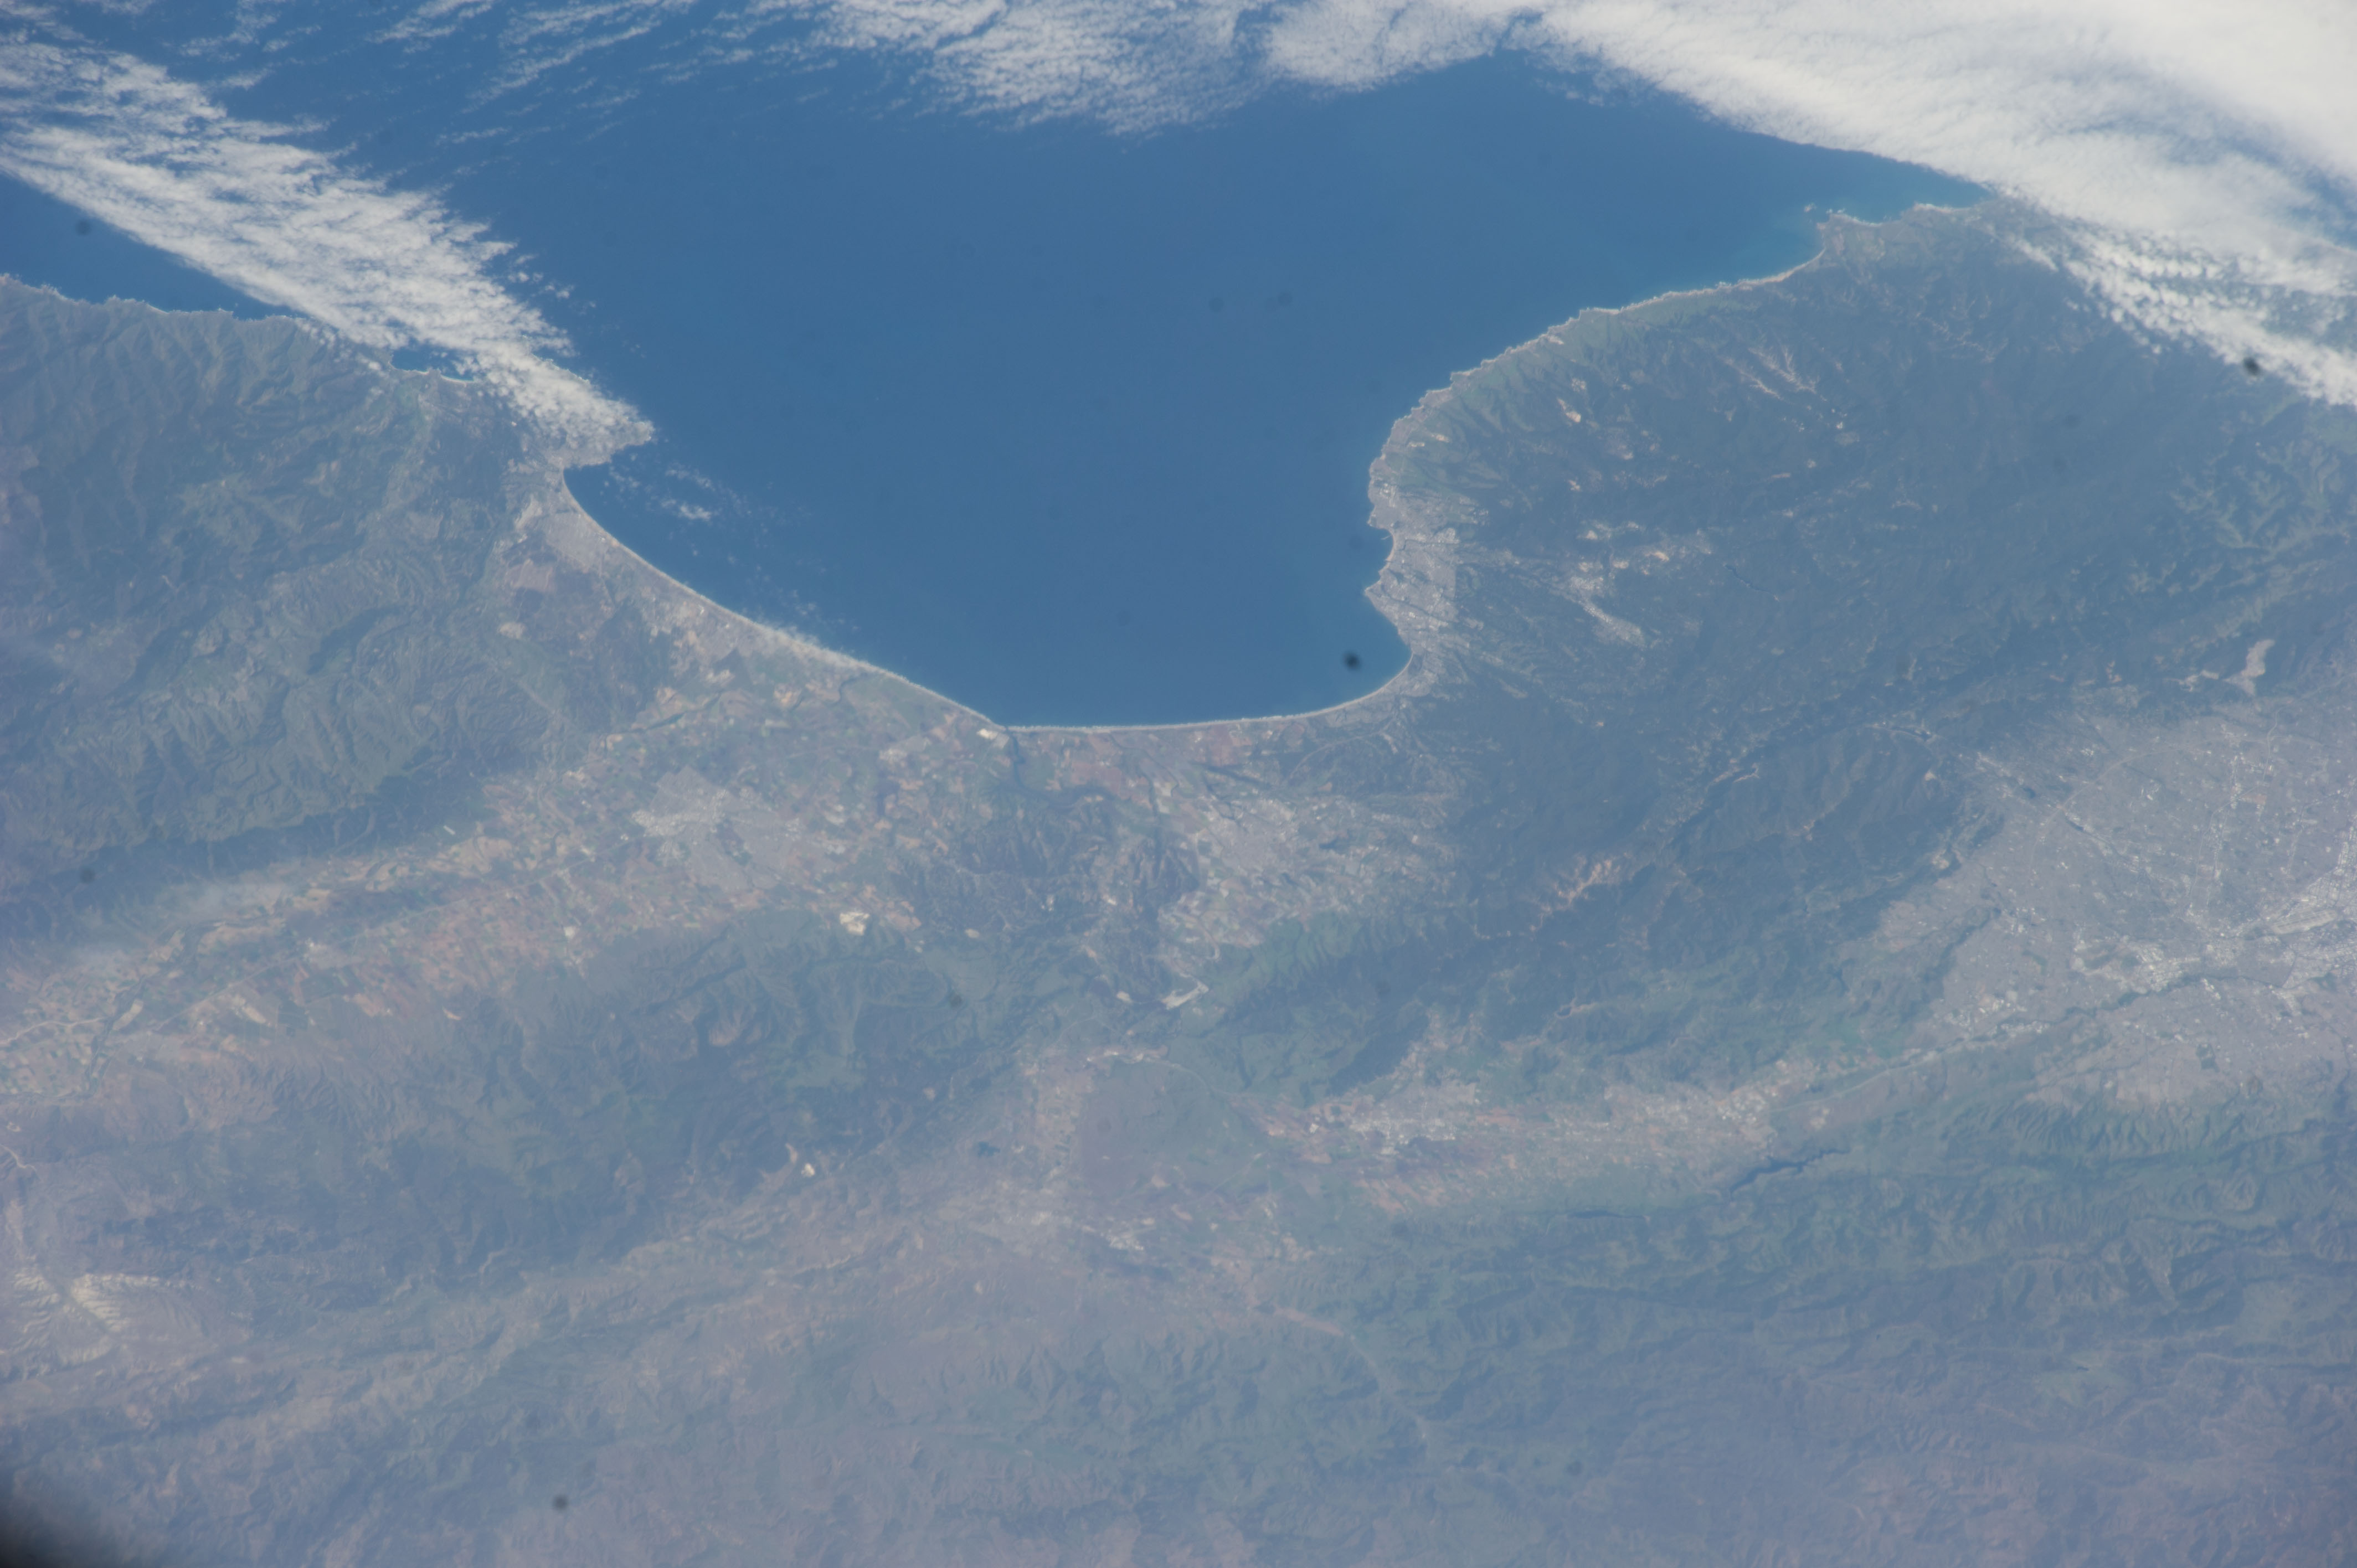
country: USA-CALIFORNIA
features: MOUNTAINS, MONTEREY BAY, SAN JOSE, LOMA PRIETA PEAK, SANTA CRUZ, PACIFIC OCEAN
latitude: 36.9
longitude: -121.8
